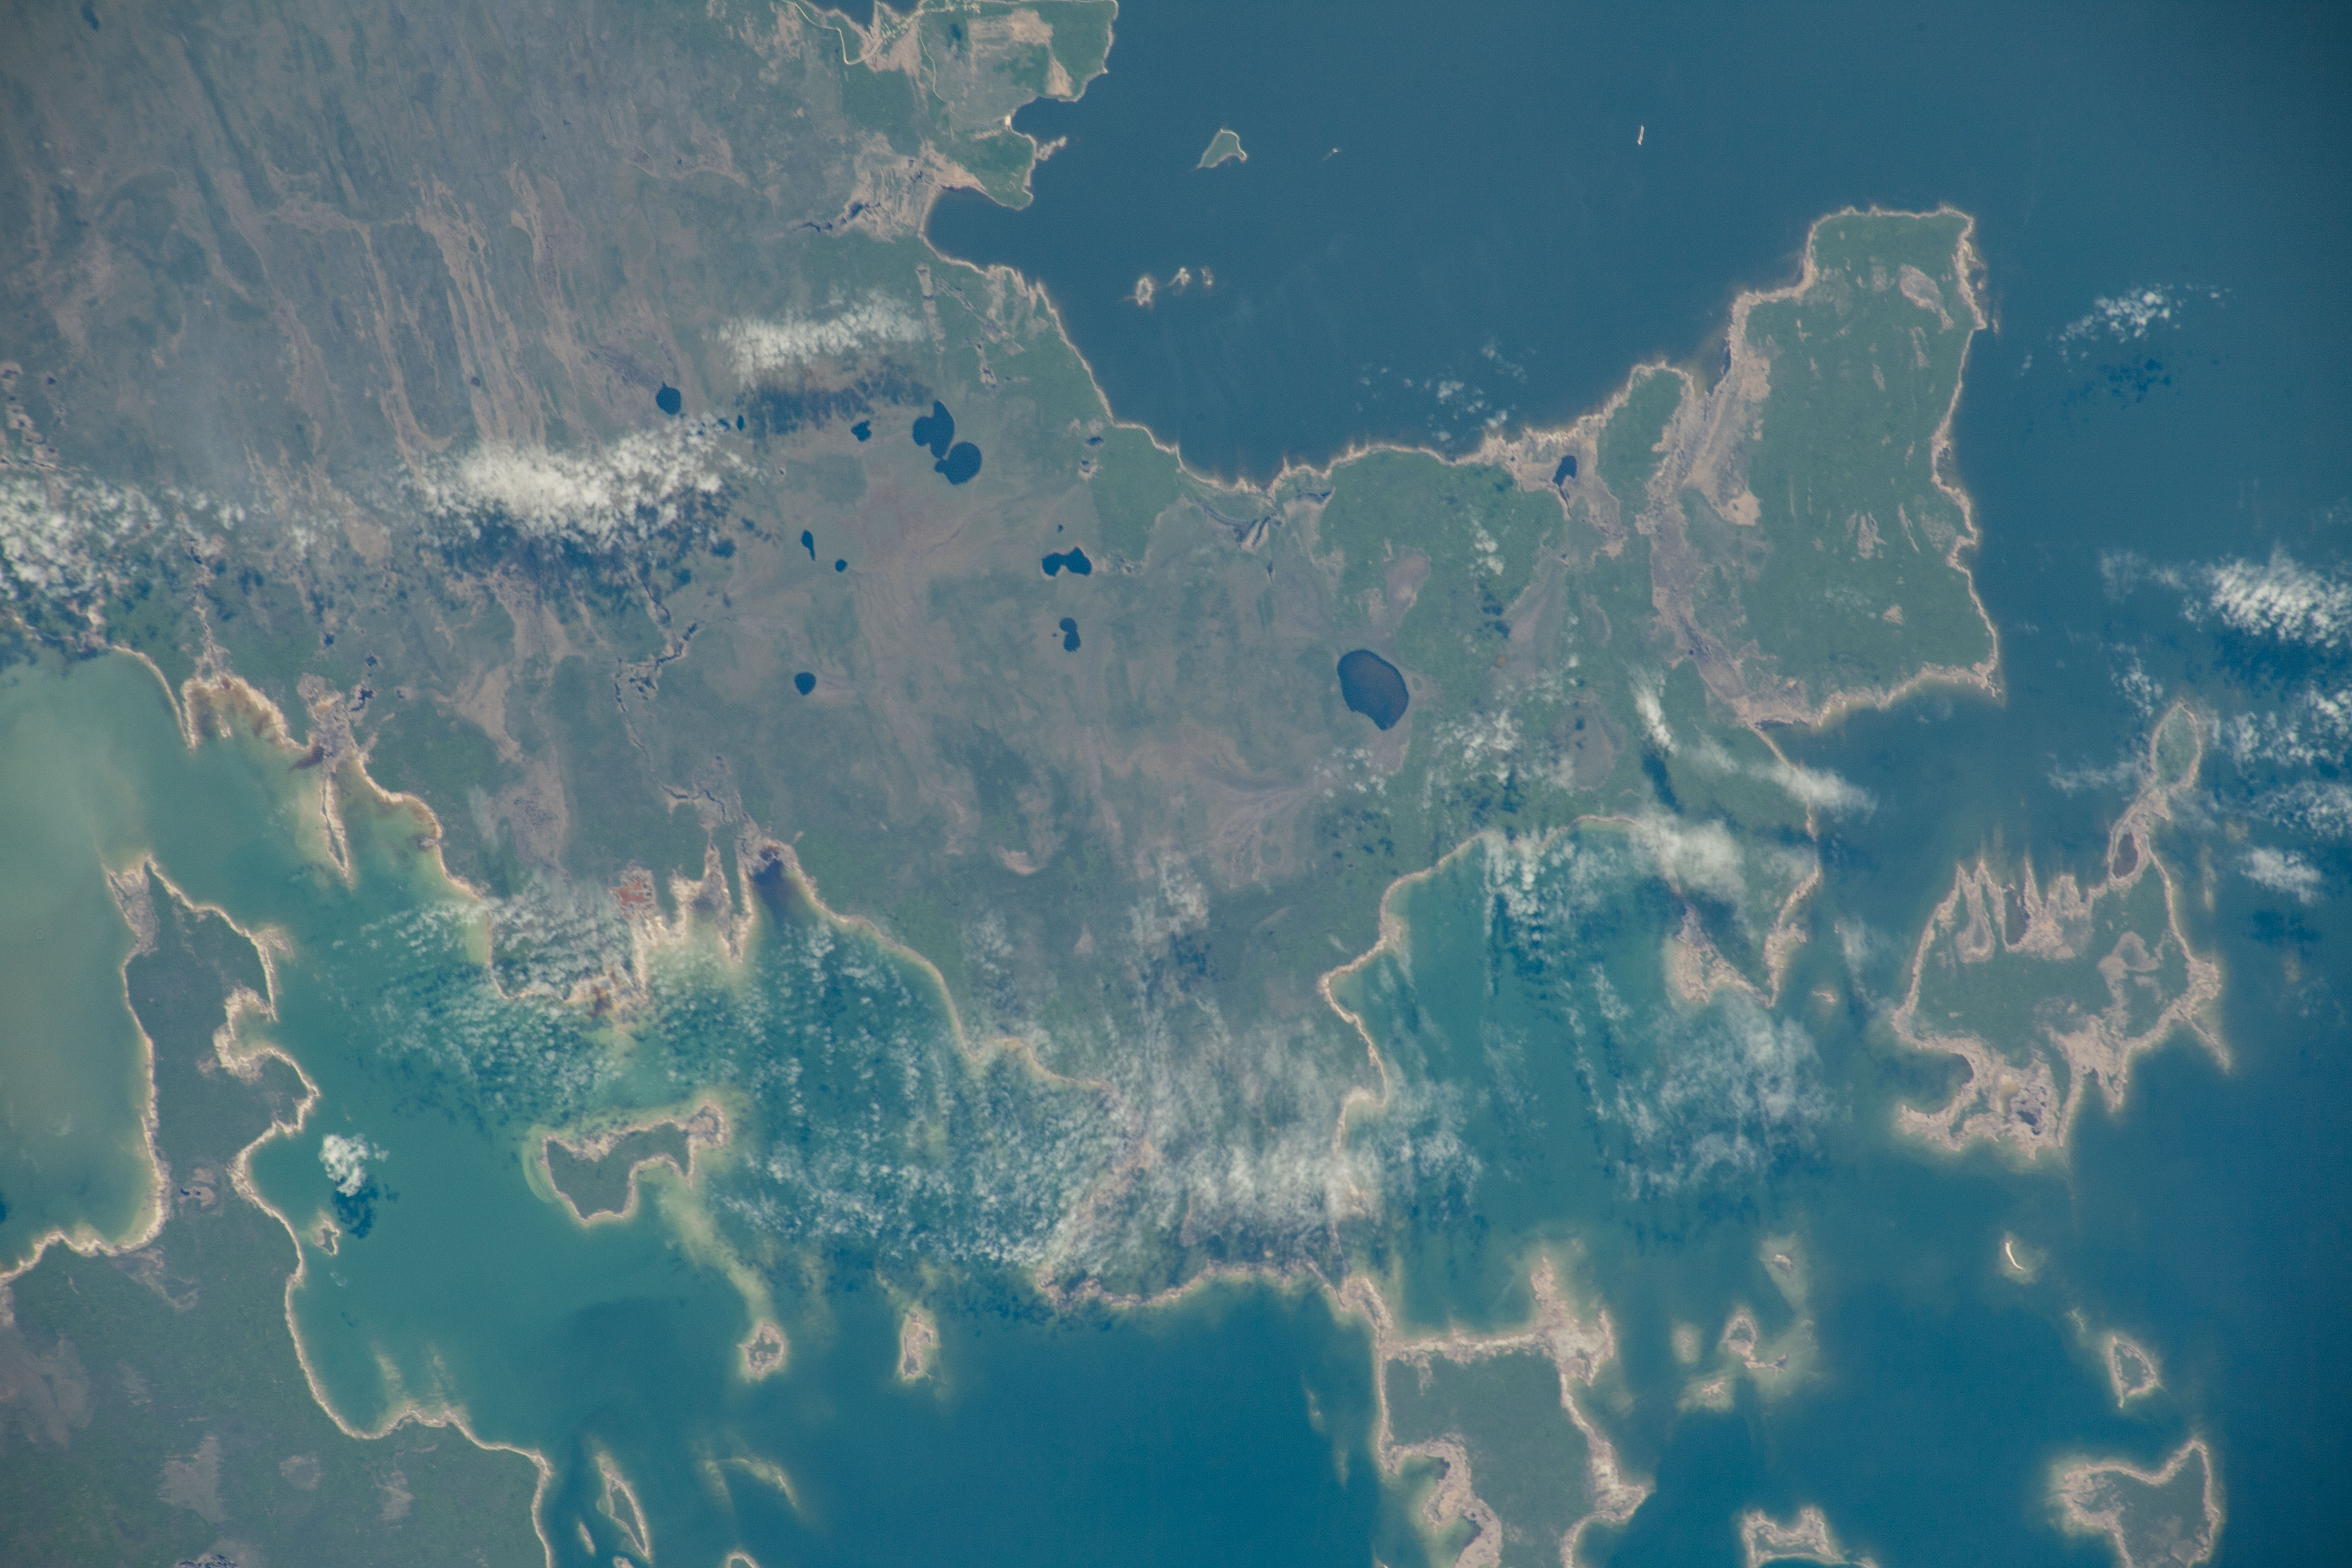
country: CANADA-M
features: CHANNEL ISLAND SAPOTAWEYAK CREE NATION INDIAN RESERVE,CANADA,TWO MILE LAKE,CENTRE LAKE,LAKE WINNIPEGOSIS,TOE LAKE,MANITOBA,SWAMP LAKE
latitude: 52.9
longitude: -100.5
